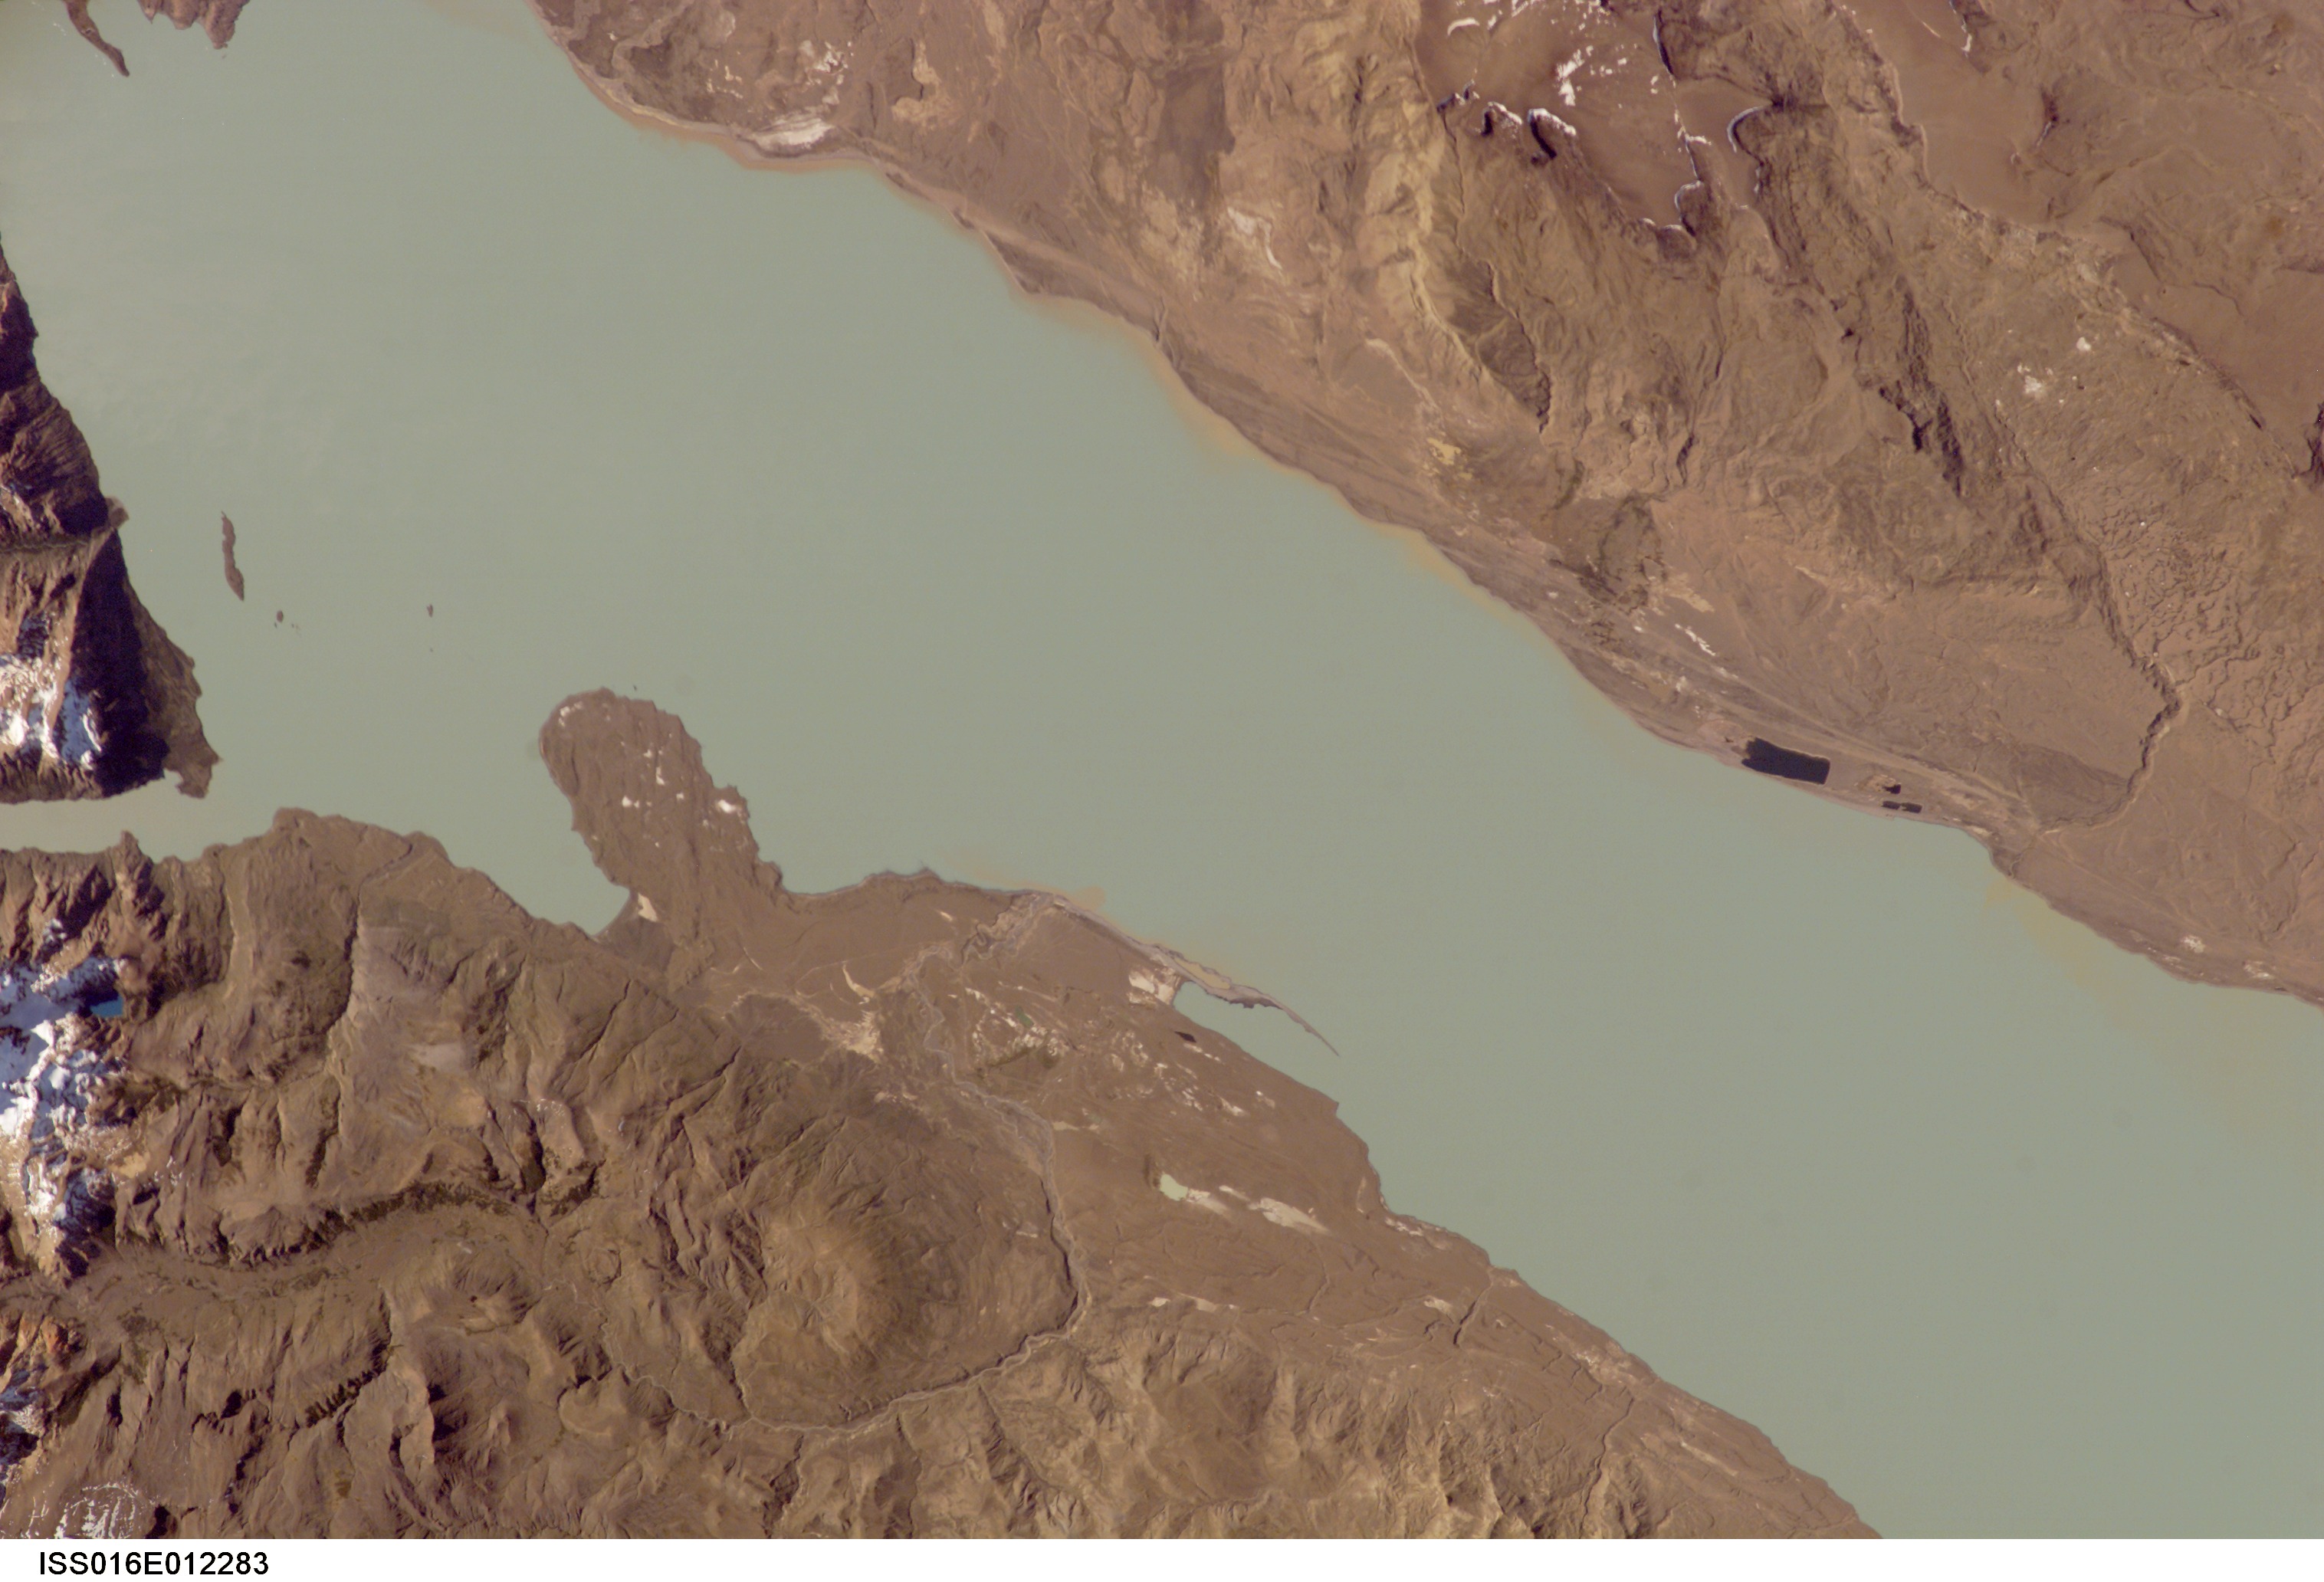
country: ARGENTINA
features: LAKE VIEDMA, MTS., SNOW
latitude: -49.5
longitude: -72.5
